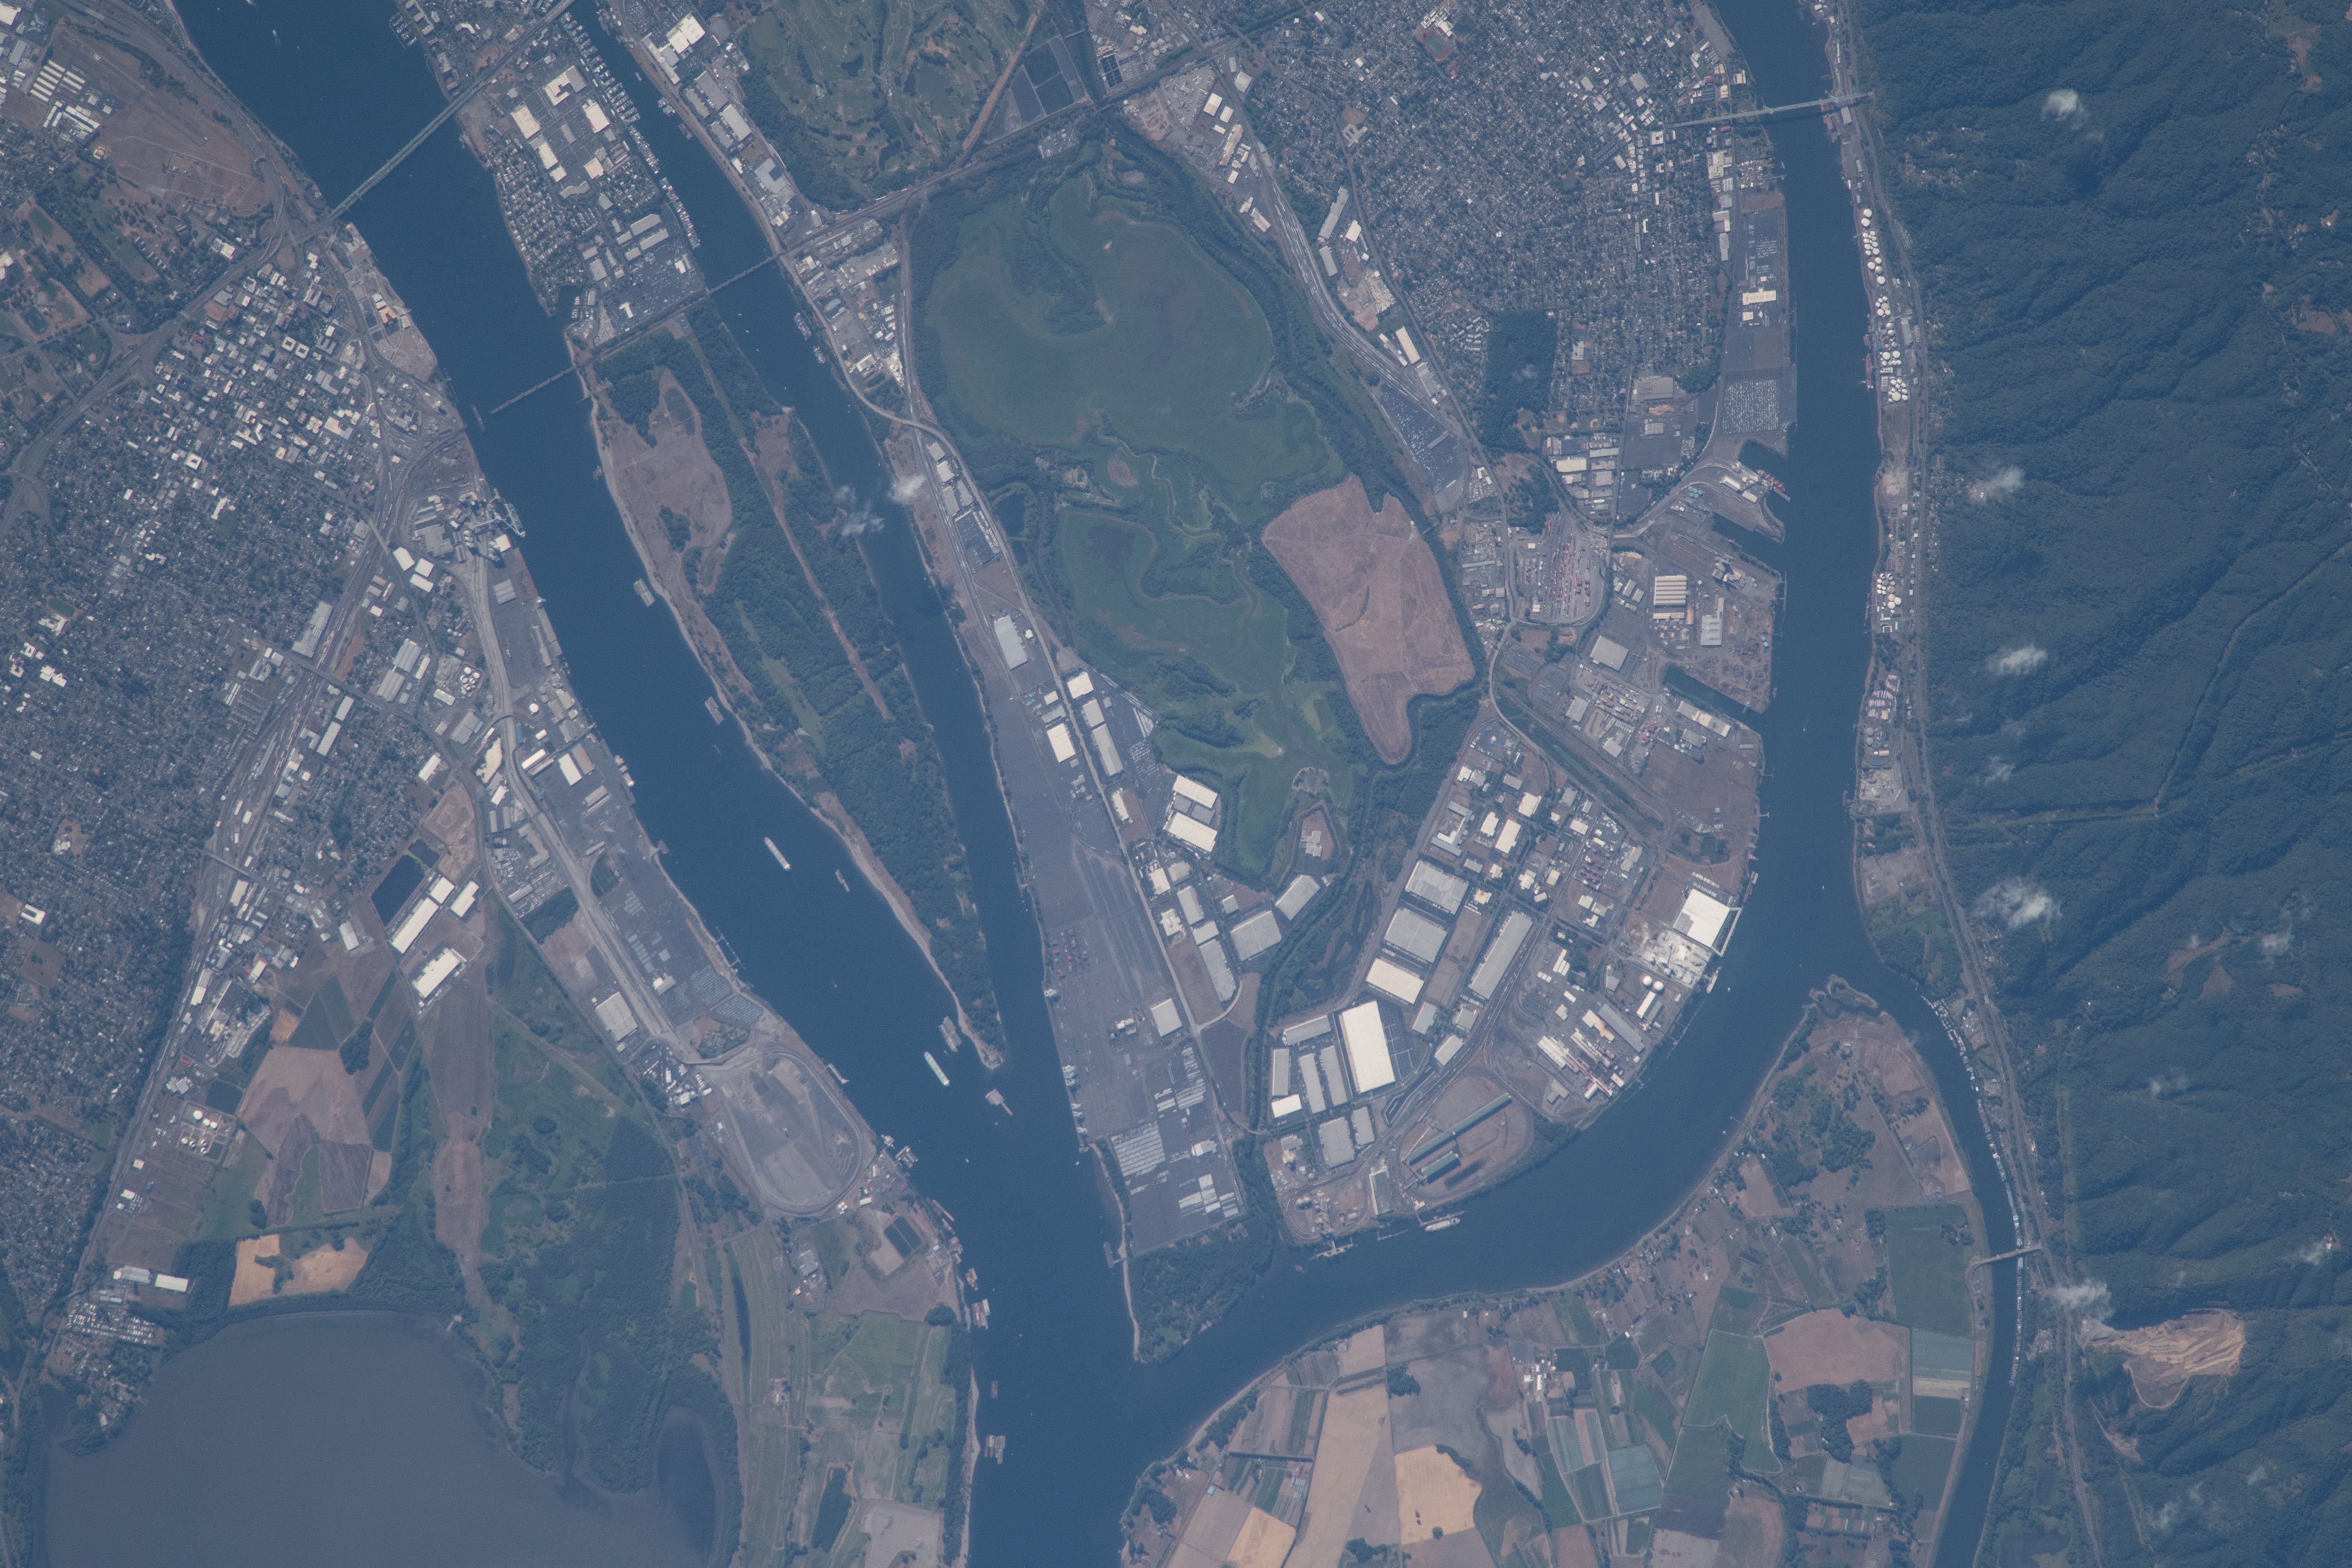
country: USA-OREGON
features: HAYDEN ISLAND, PORTLAND INTERNATIONAL AIRPORT, TOMAHAWK ISLAND
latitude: 45.6
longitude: -122.8
